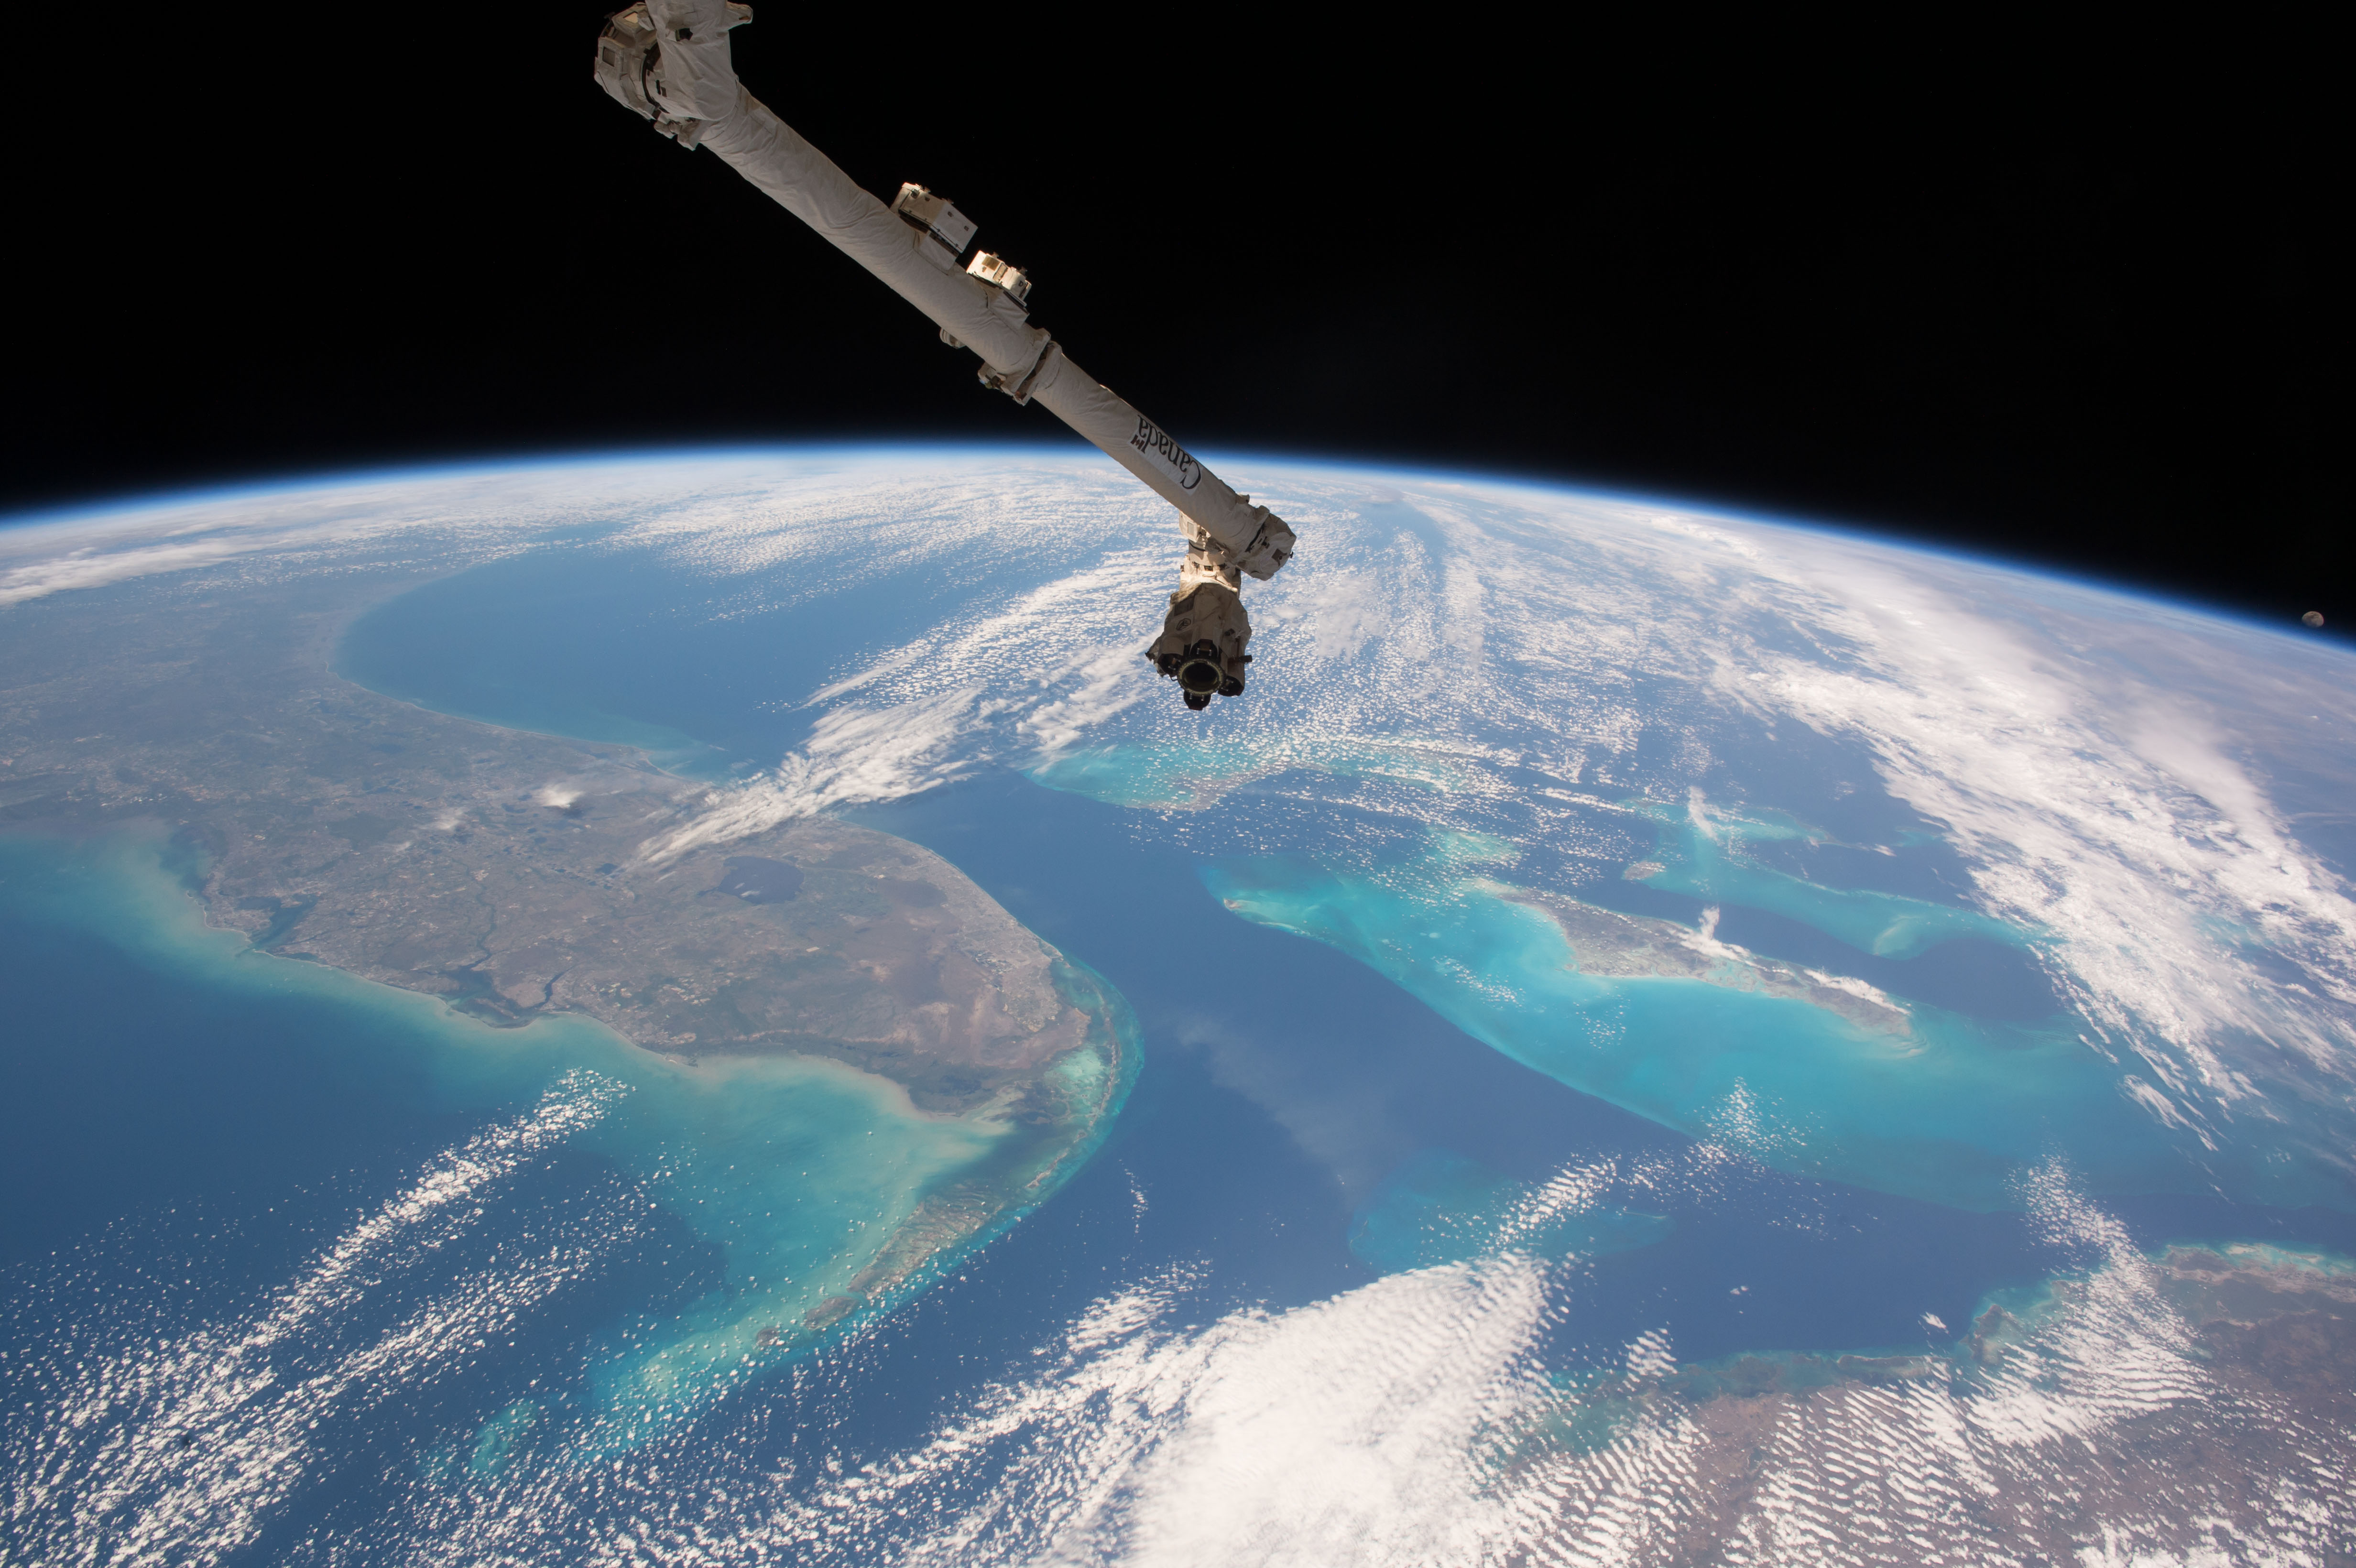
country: BAHAMAS
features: LITTLE BAHAMA BANK, FREEPORT, LITTLE ABACO CANYON, LITTLE ABACO ISLAND
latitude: 27.0
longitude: -78.4
